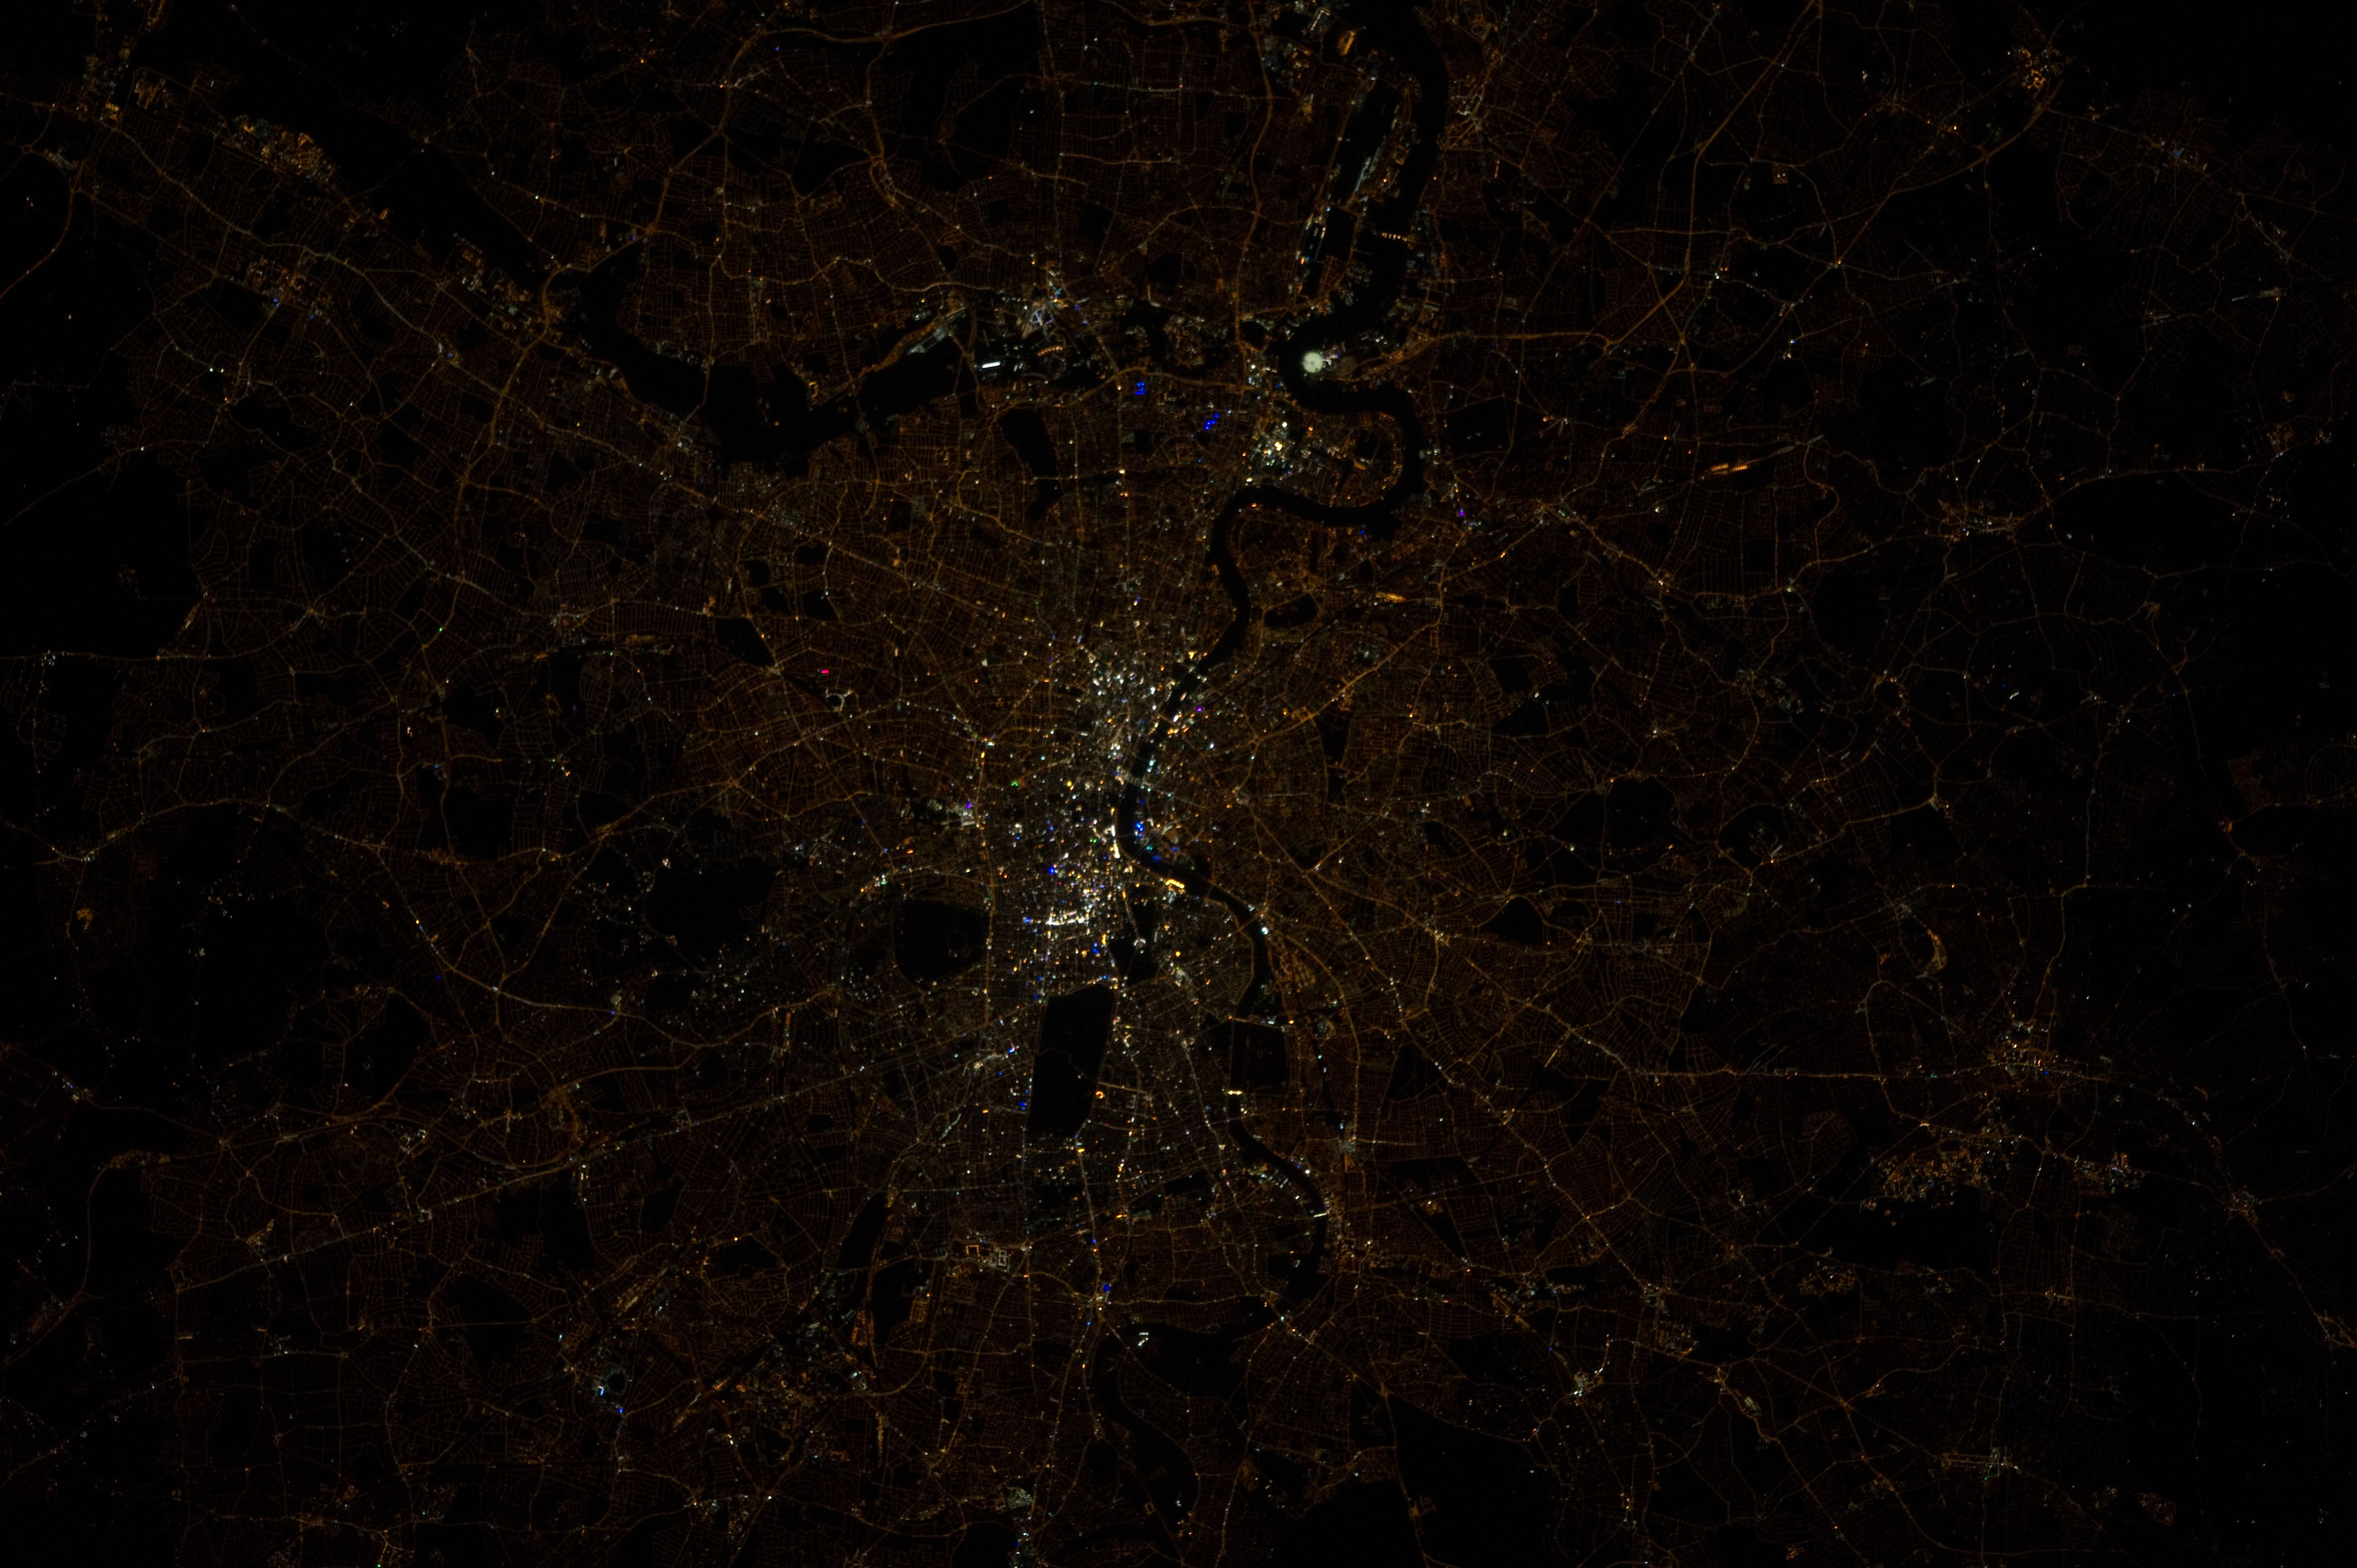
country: UK-ENGLAND
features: CY.
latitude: 51.5
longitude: -0.1
